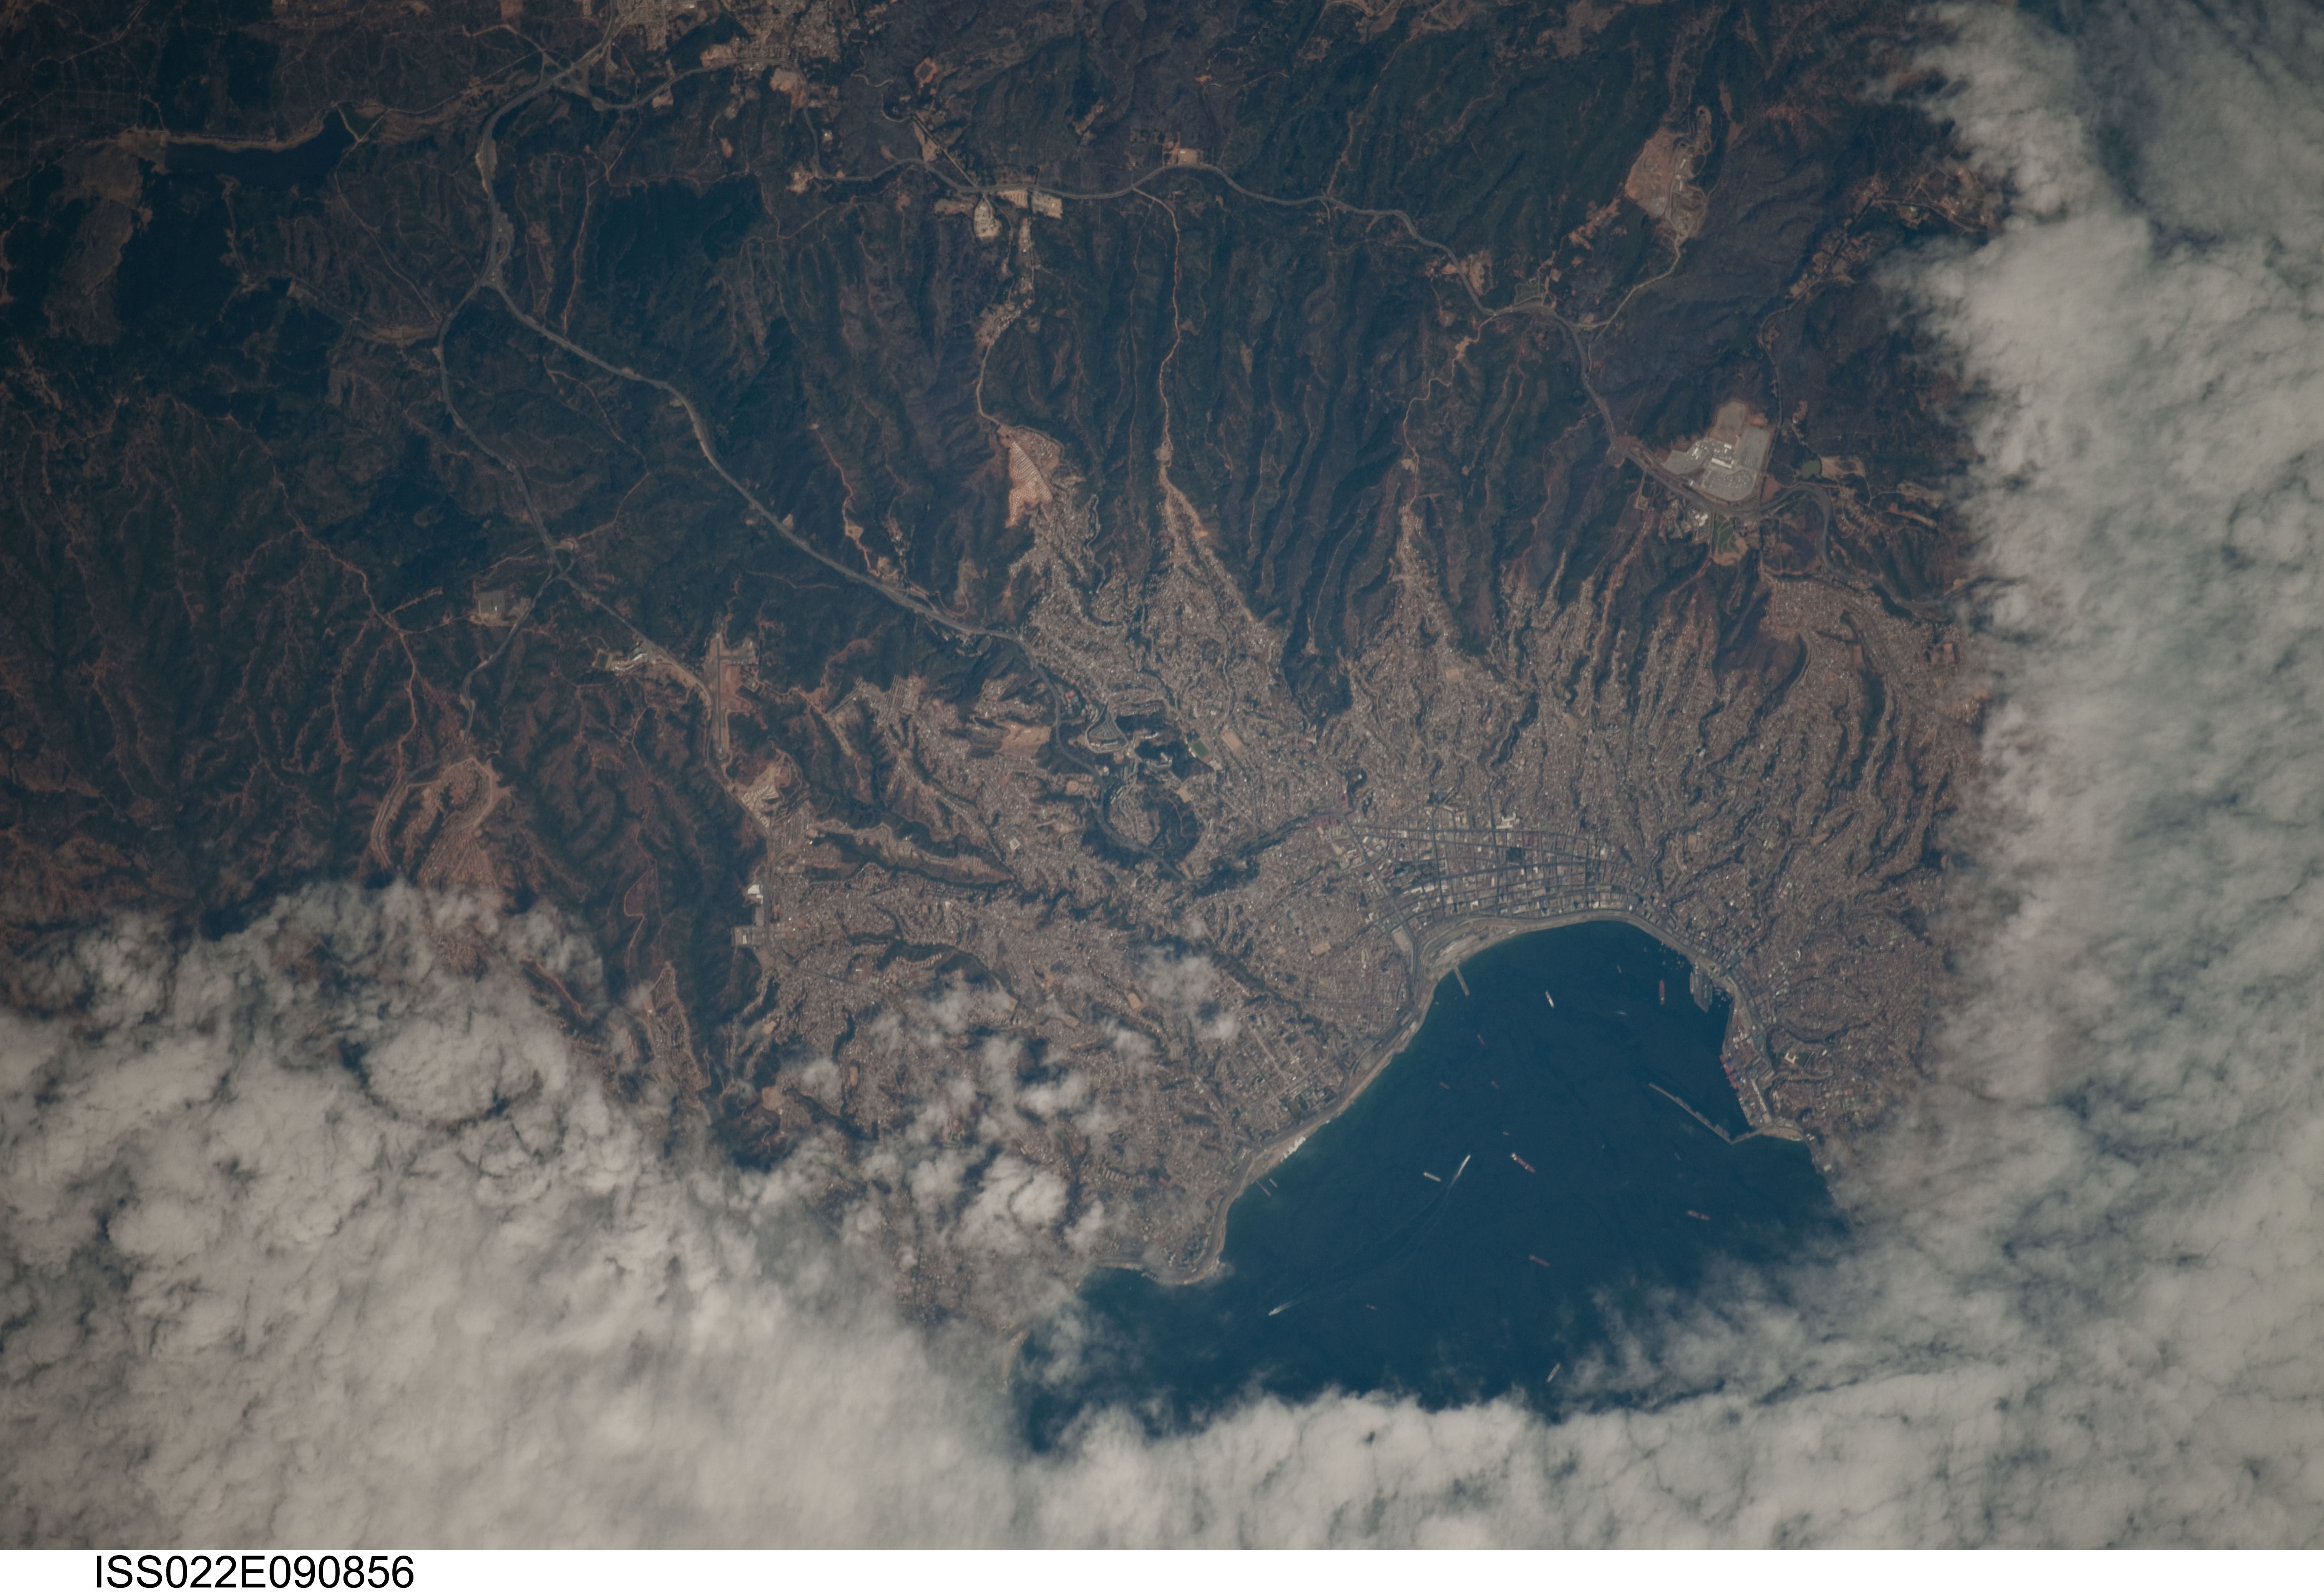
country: CHILE
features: VALPARAISO, BAY, SHIPS, FOREST, MTS.
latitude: -33.0
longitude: -71.6
